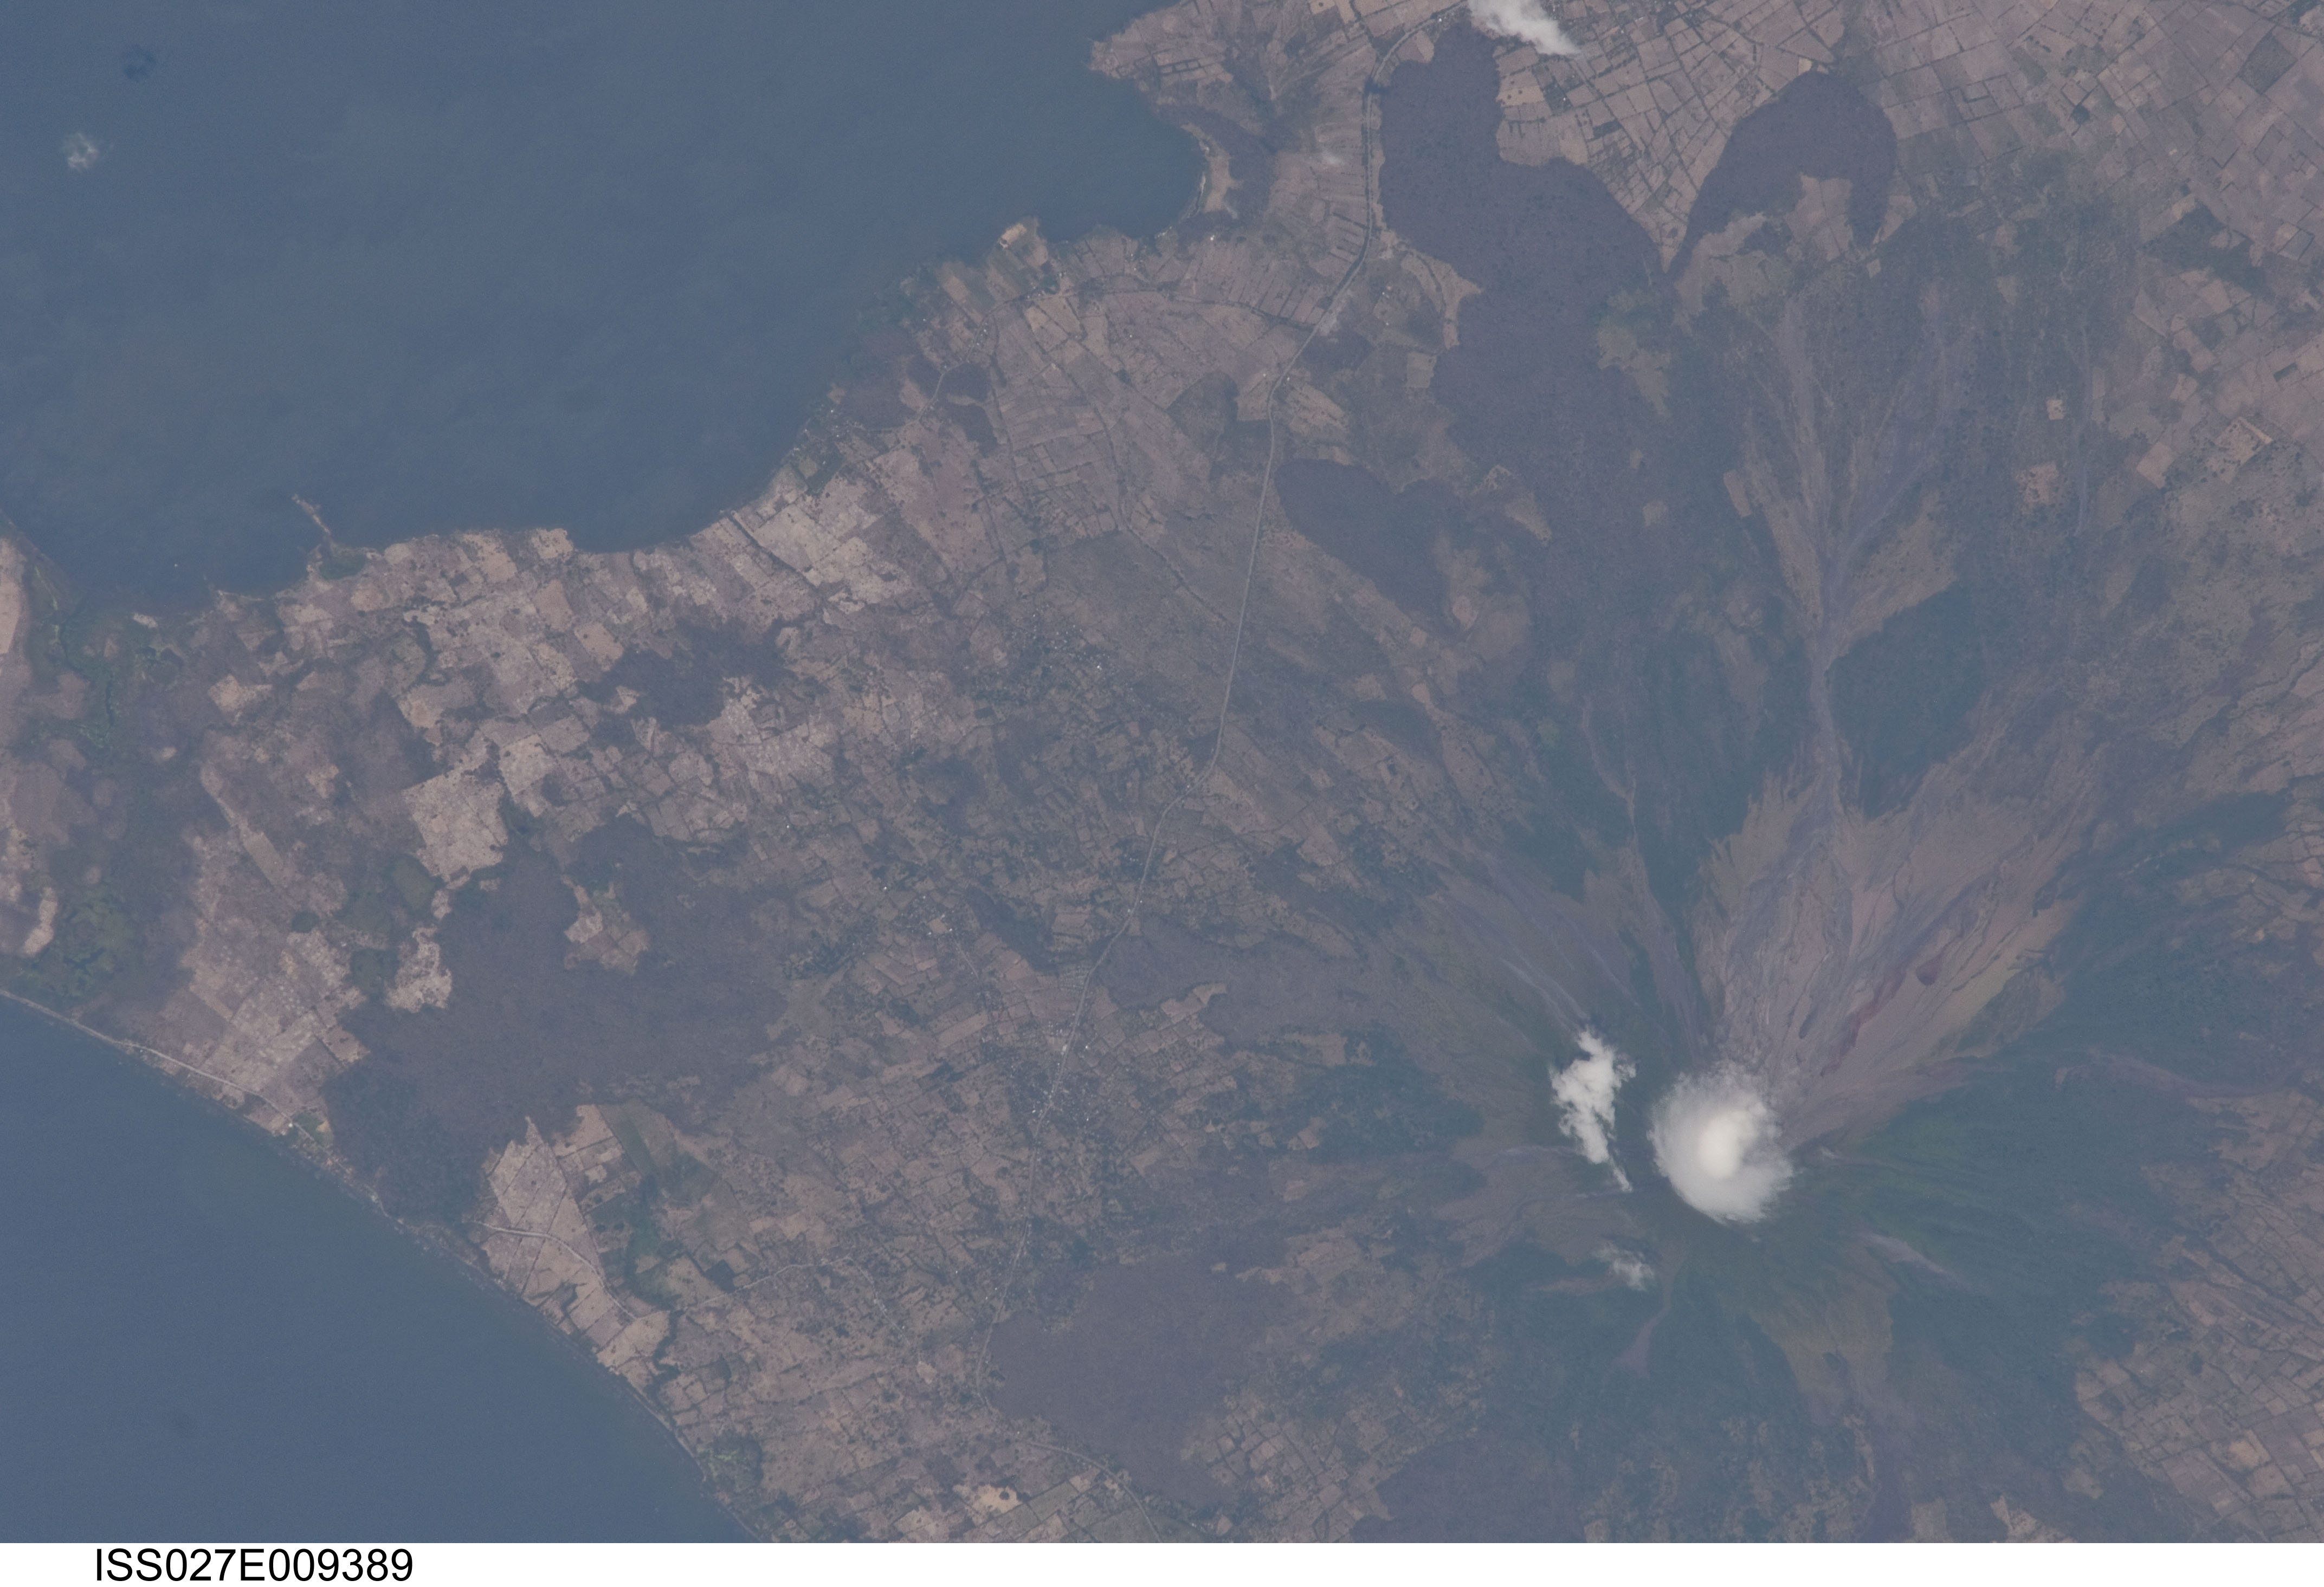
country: NICARAGUA
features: CONCEPCION VOLCANO, LAVA FLOWS, FOR., AGR., OMTEPE ISLAND, L. NICARAGUA
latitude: 11.5
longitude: -85.6
